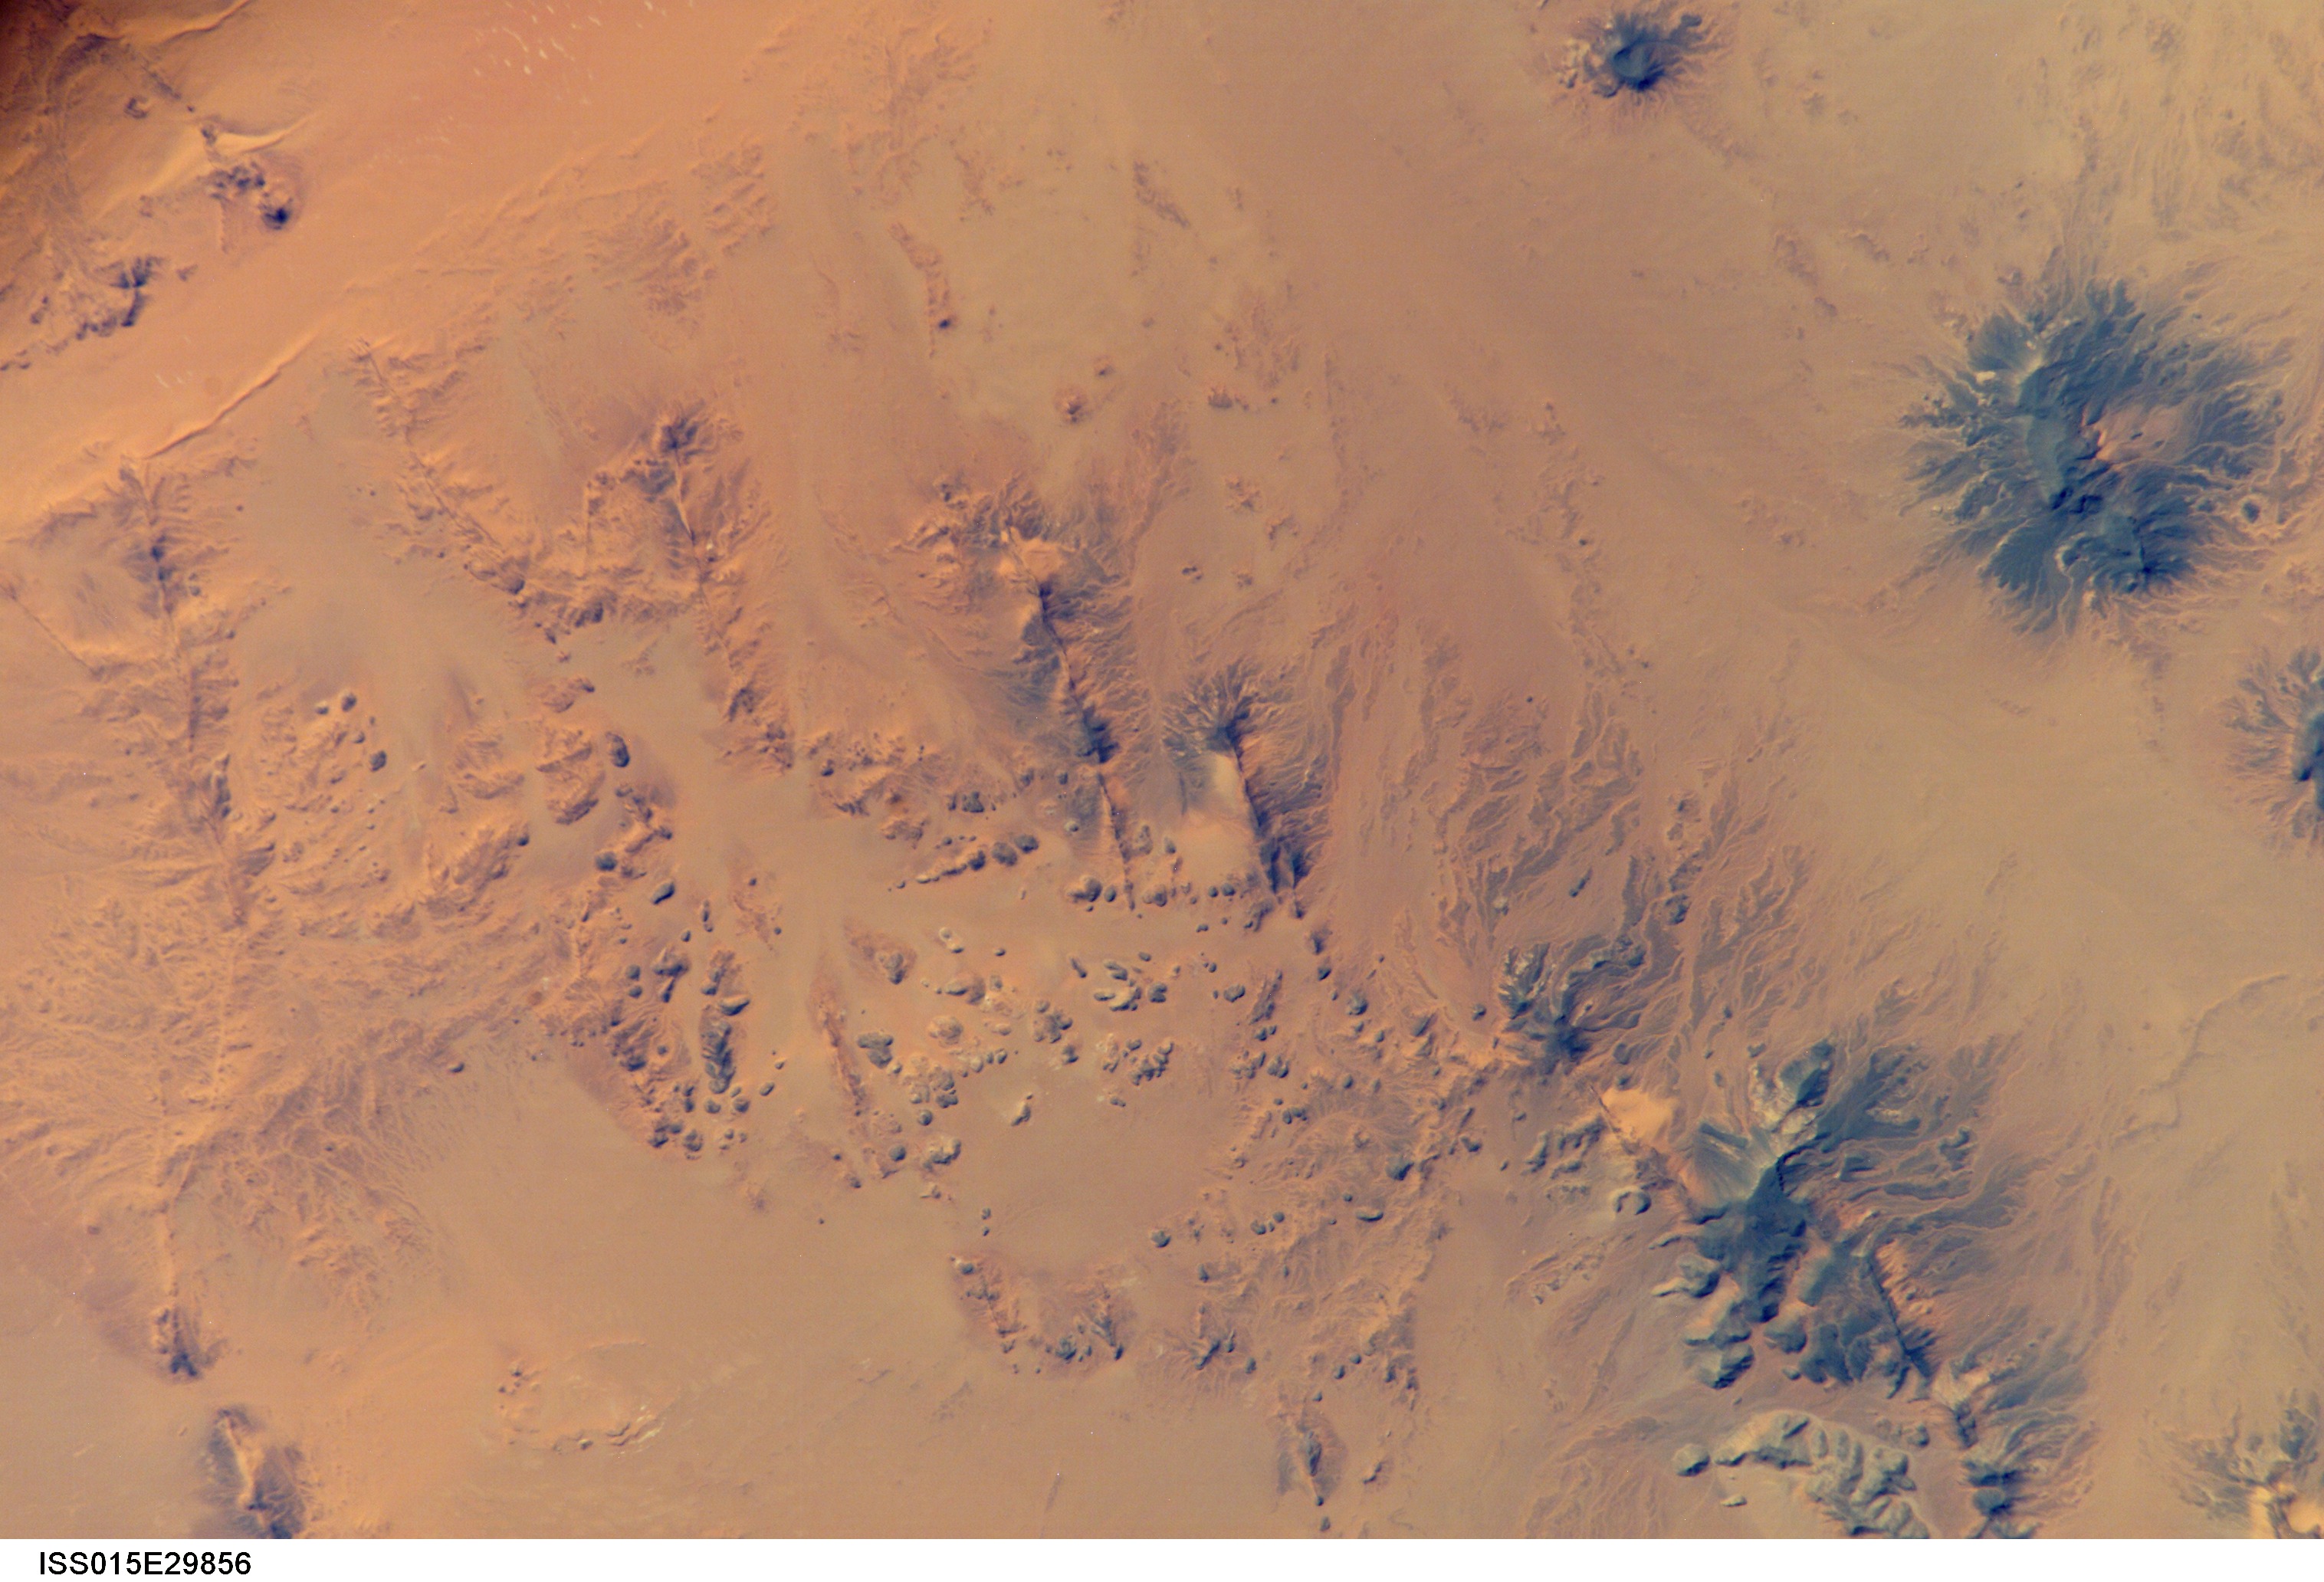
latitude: 24.8
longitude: 23.9
